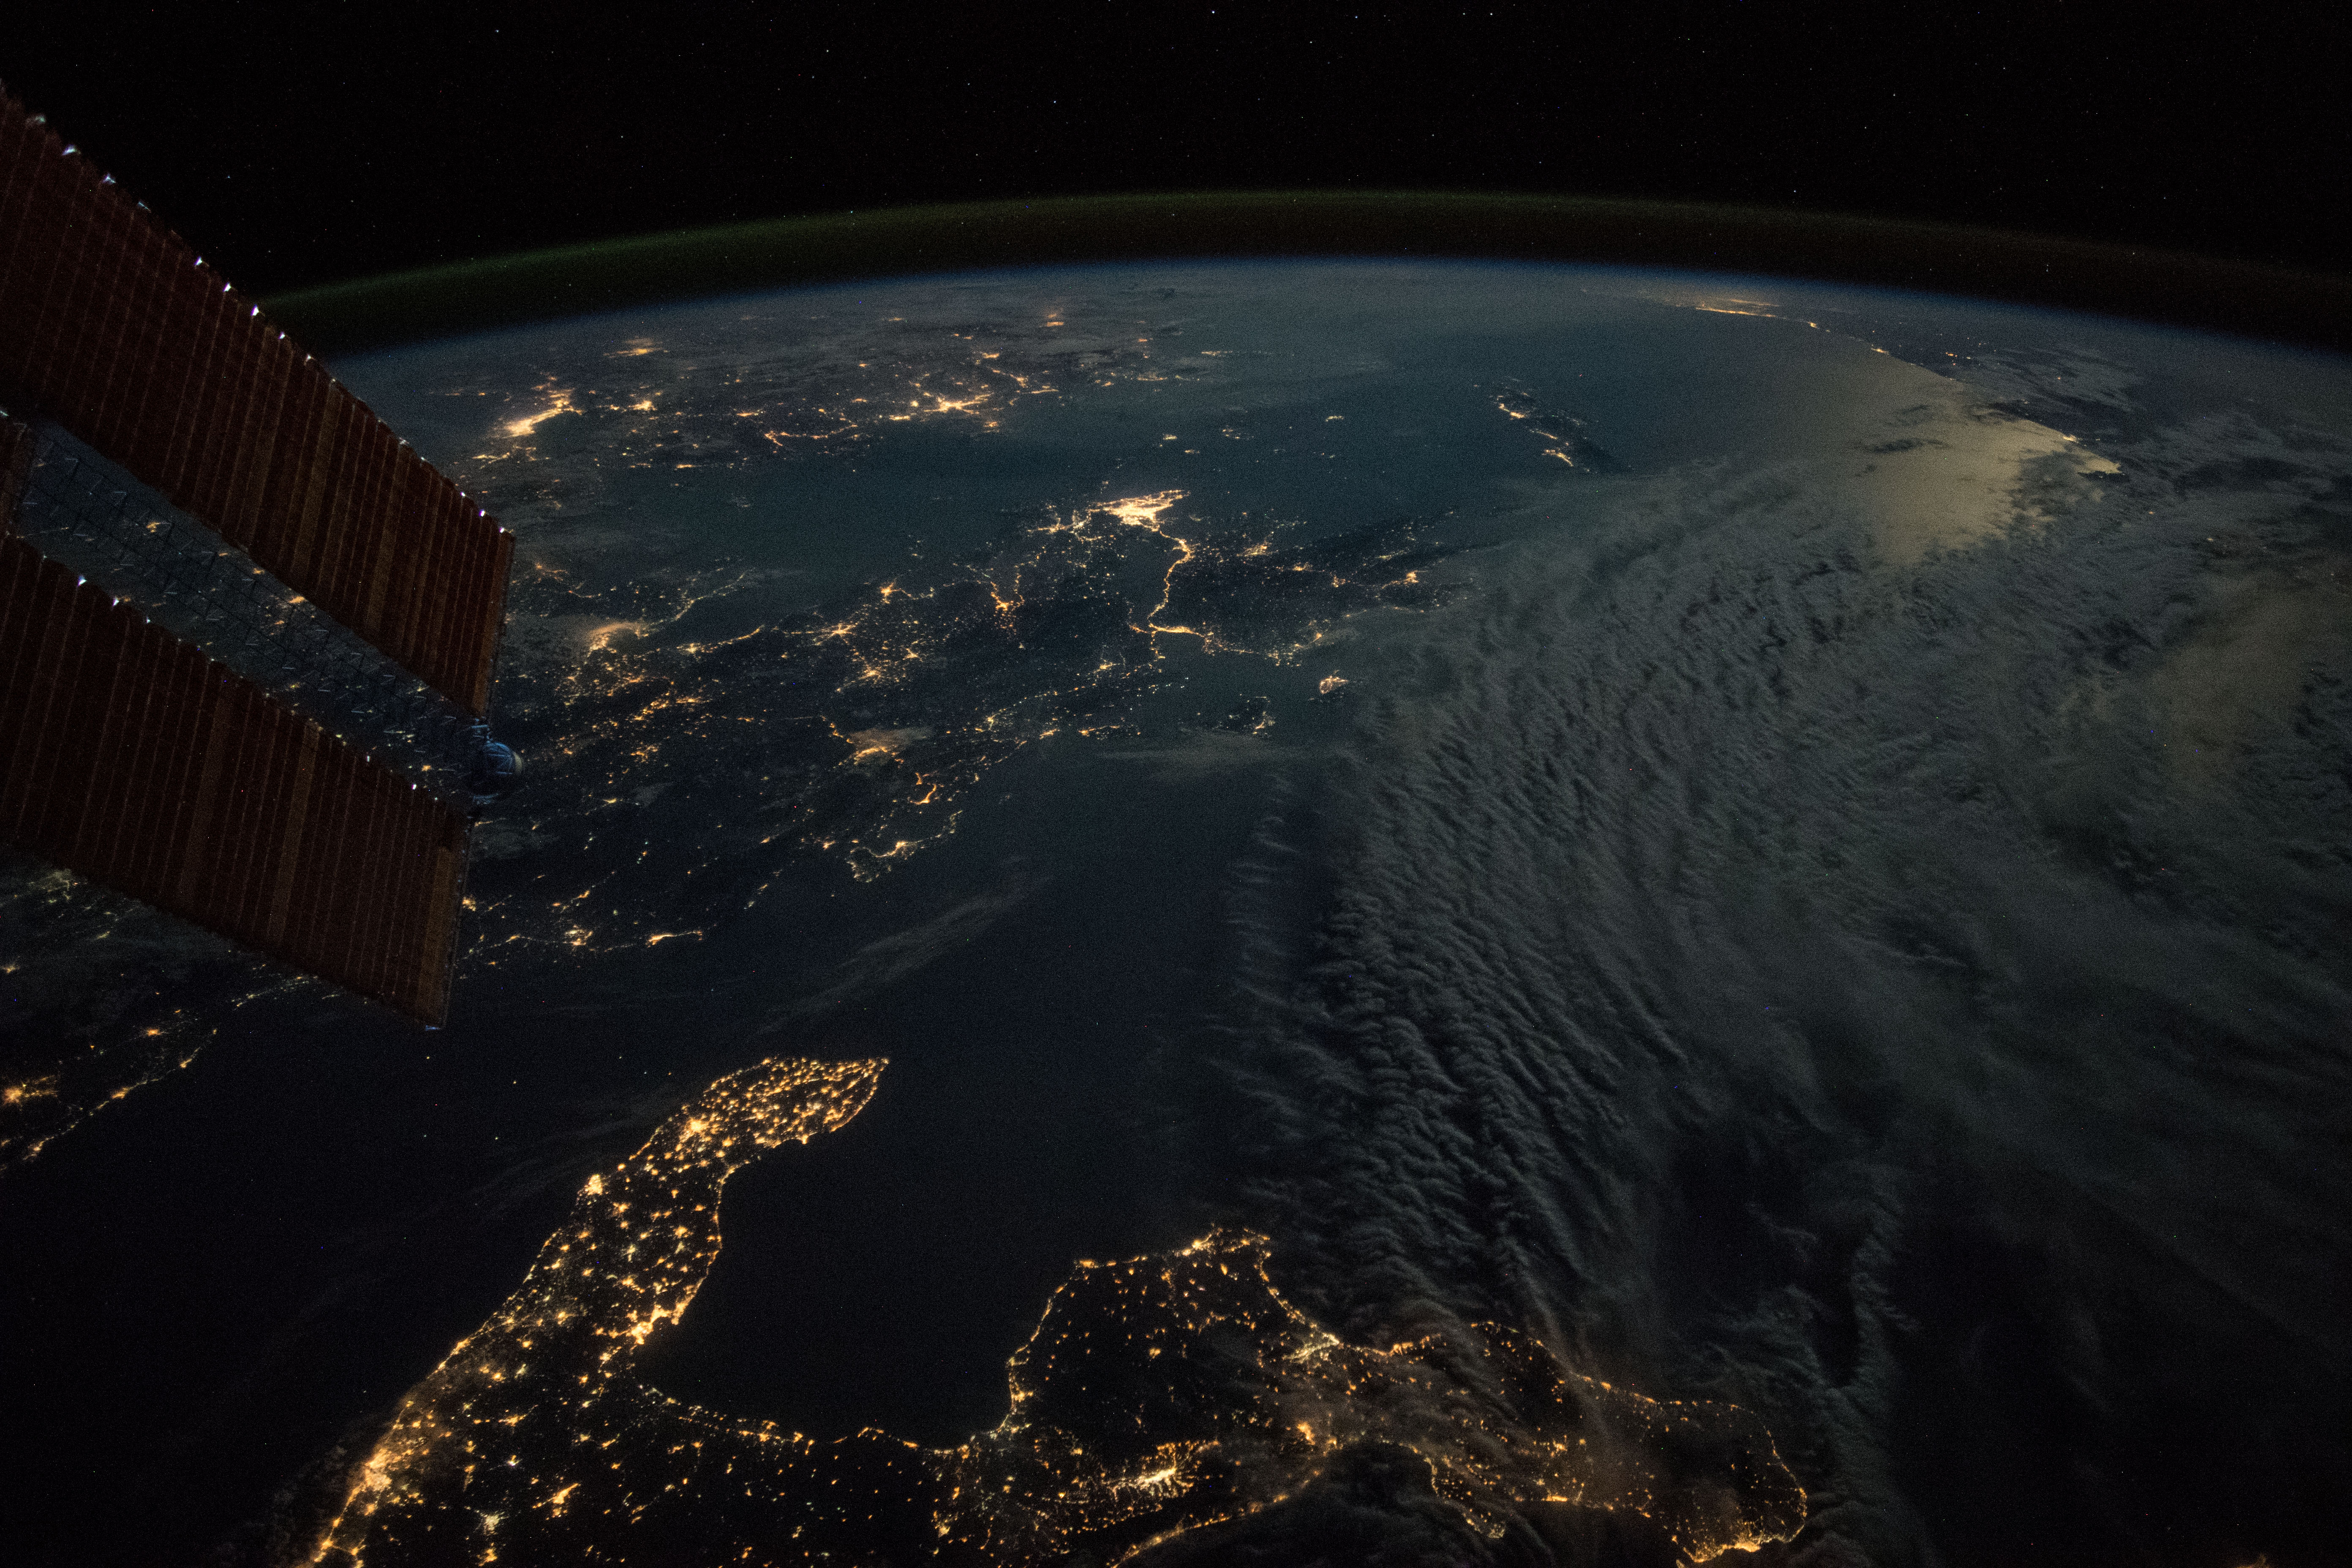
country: ITALY
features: IONIAN SEA, MEDITERRANEAN SEA, TARANTO VALLEY, CROTONE CITY, CATANZATO CITY, PINDUS MOUNTAINS, ATHENS CITY, IZMIR CITY, AEGEAN SEA
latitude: 38.5
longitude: 20.1
